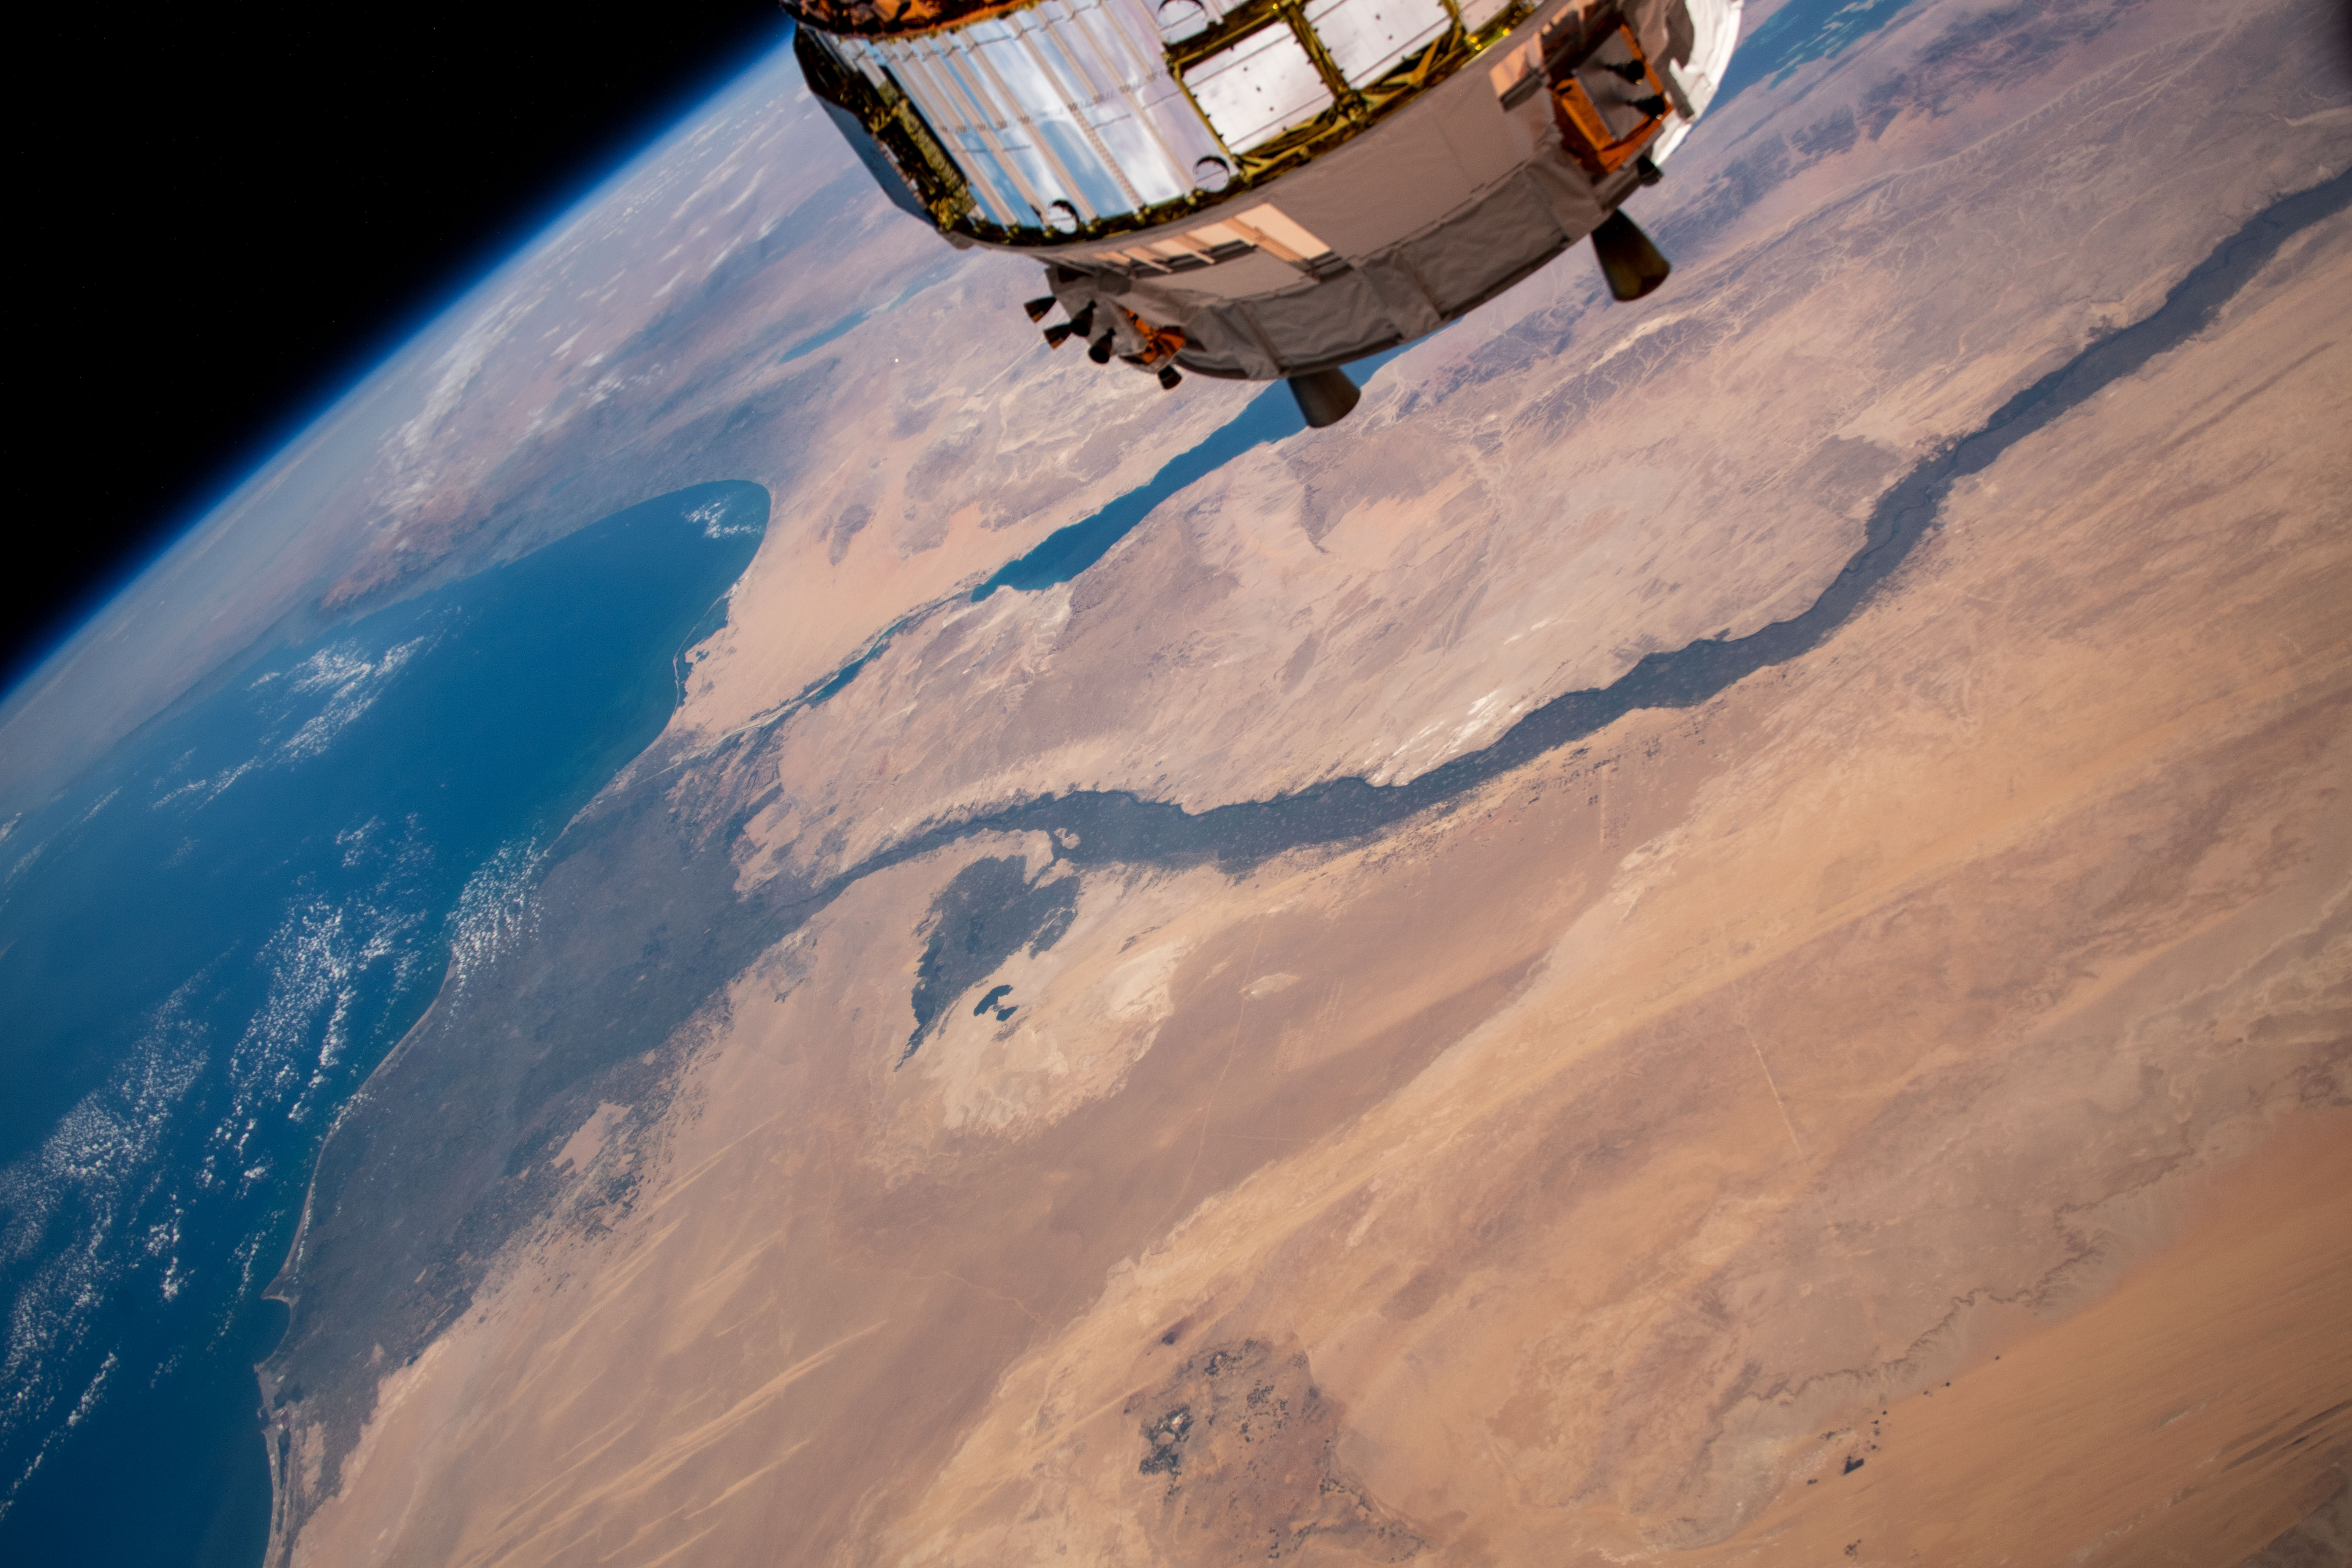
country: EGYPT
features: NILE DELTA, FAIYUM, MENIA, GULF OF SUEZ, MEDITERRANEAN SEA
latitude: 28.5
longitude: 31.0
